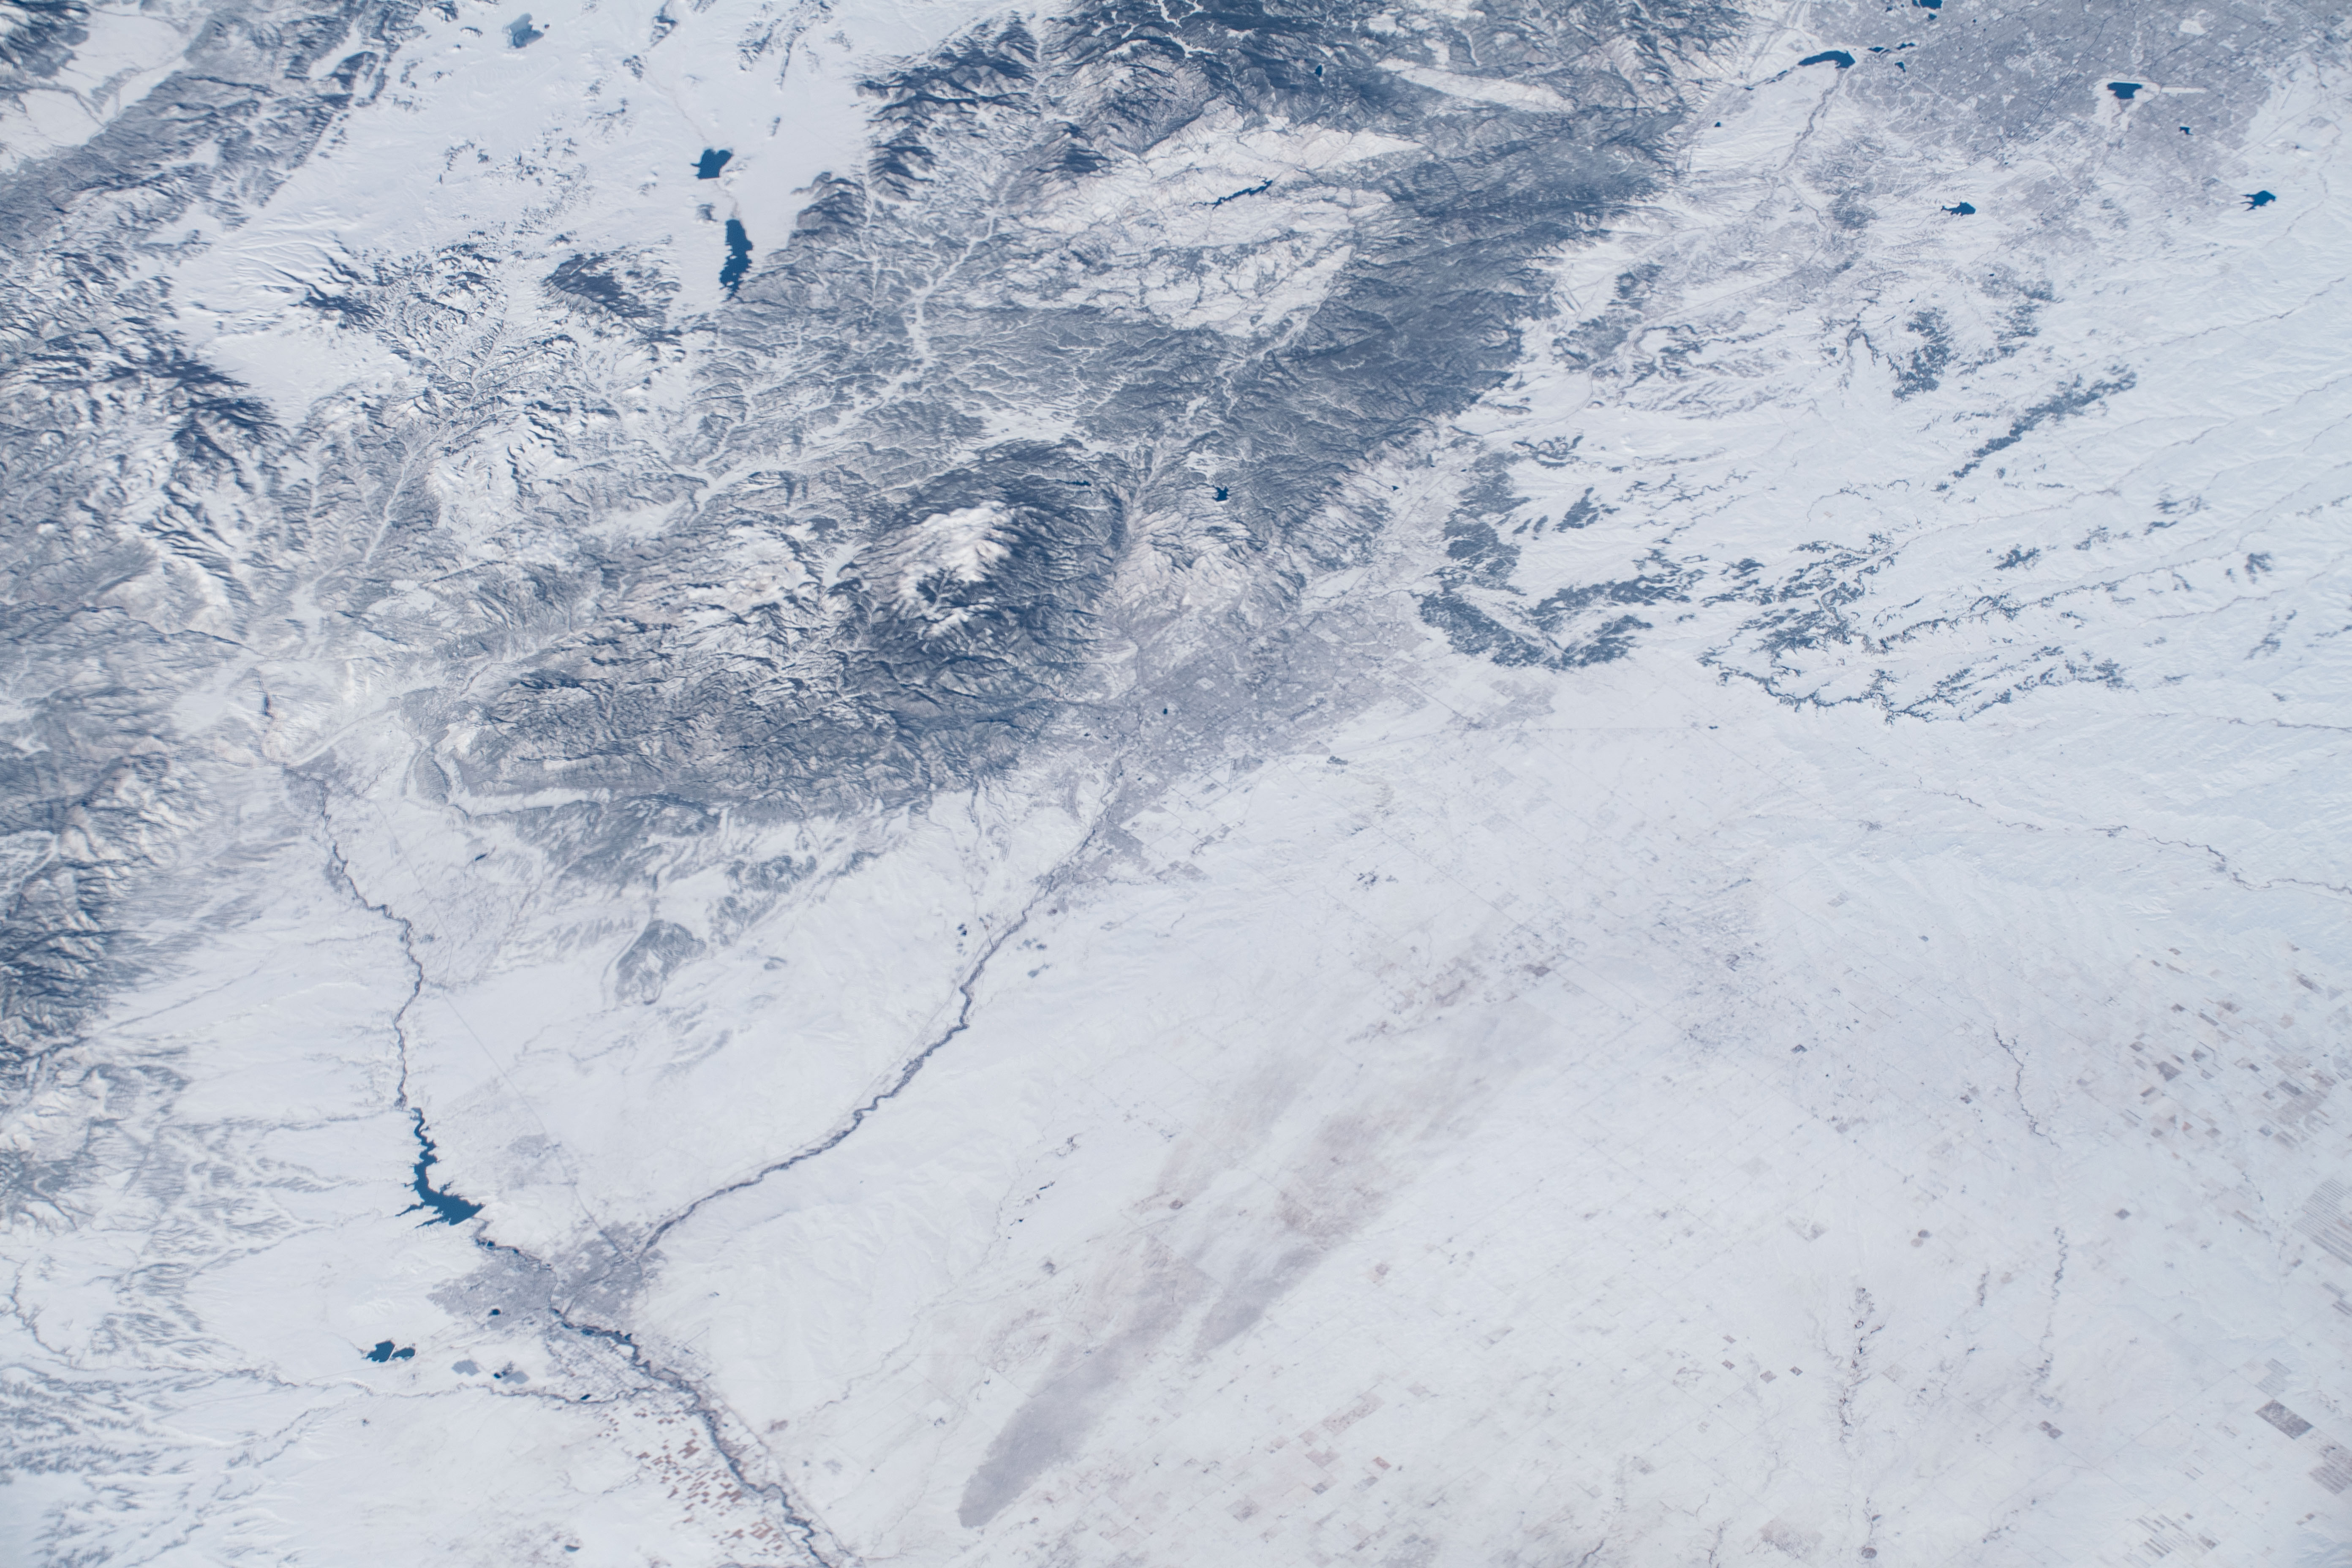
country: USA-COLORADO
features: FORT CARSON, COLORADO SPRINGS, DENVER, PUEBLO RESERVOIR, COLORADO
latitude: 38.8
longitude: -104.7
